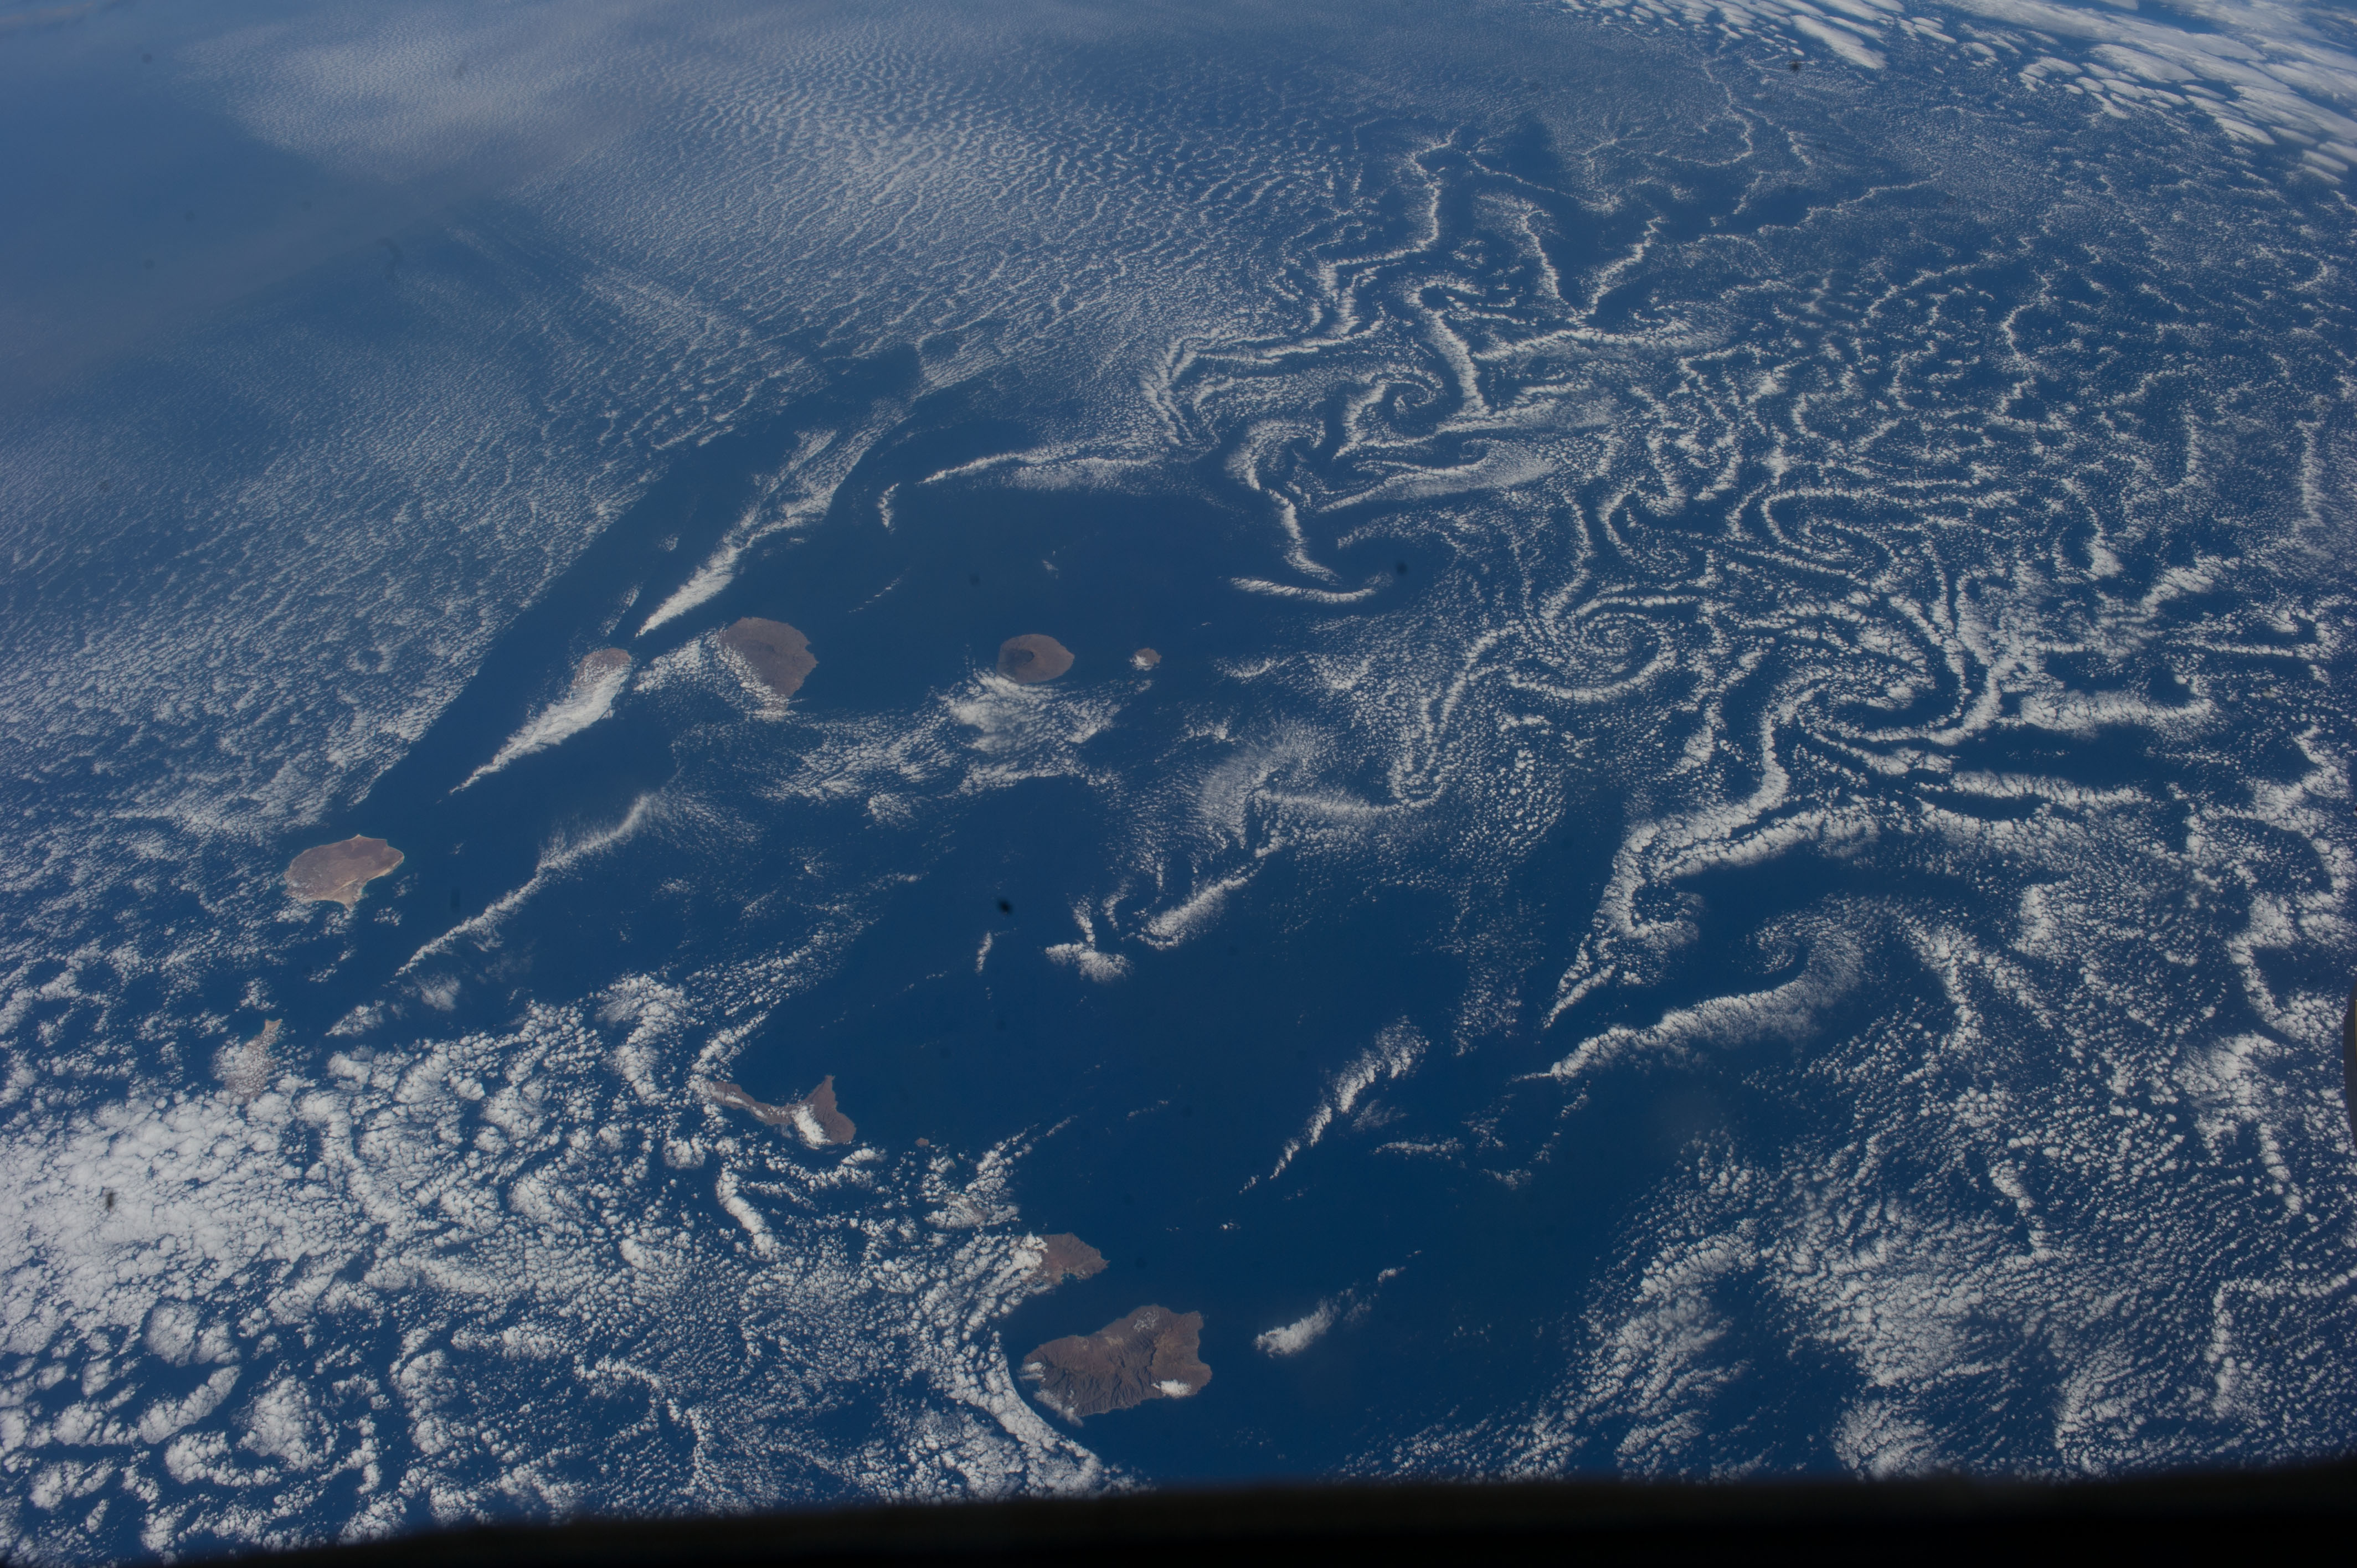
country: CAPE VERDE
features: ISLANDS, FIRE ISLAND, FOGO NATIONAL PARK, CAPE VERDE
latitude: 15.2
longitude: -25.1
